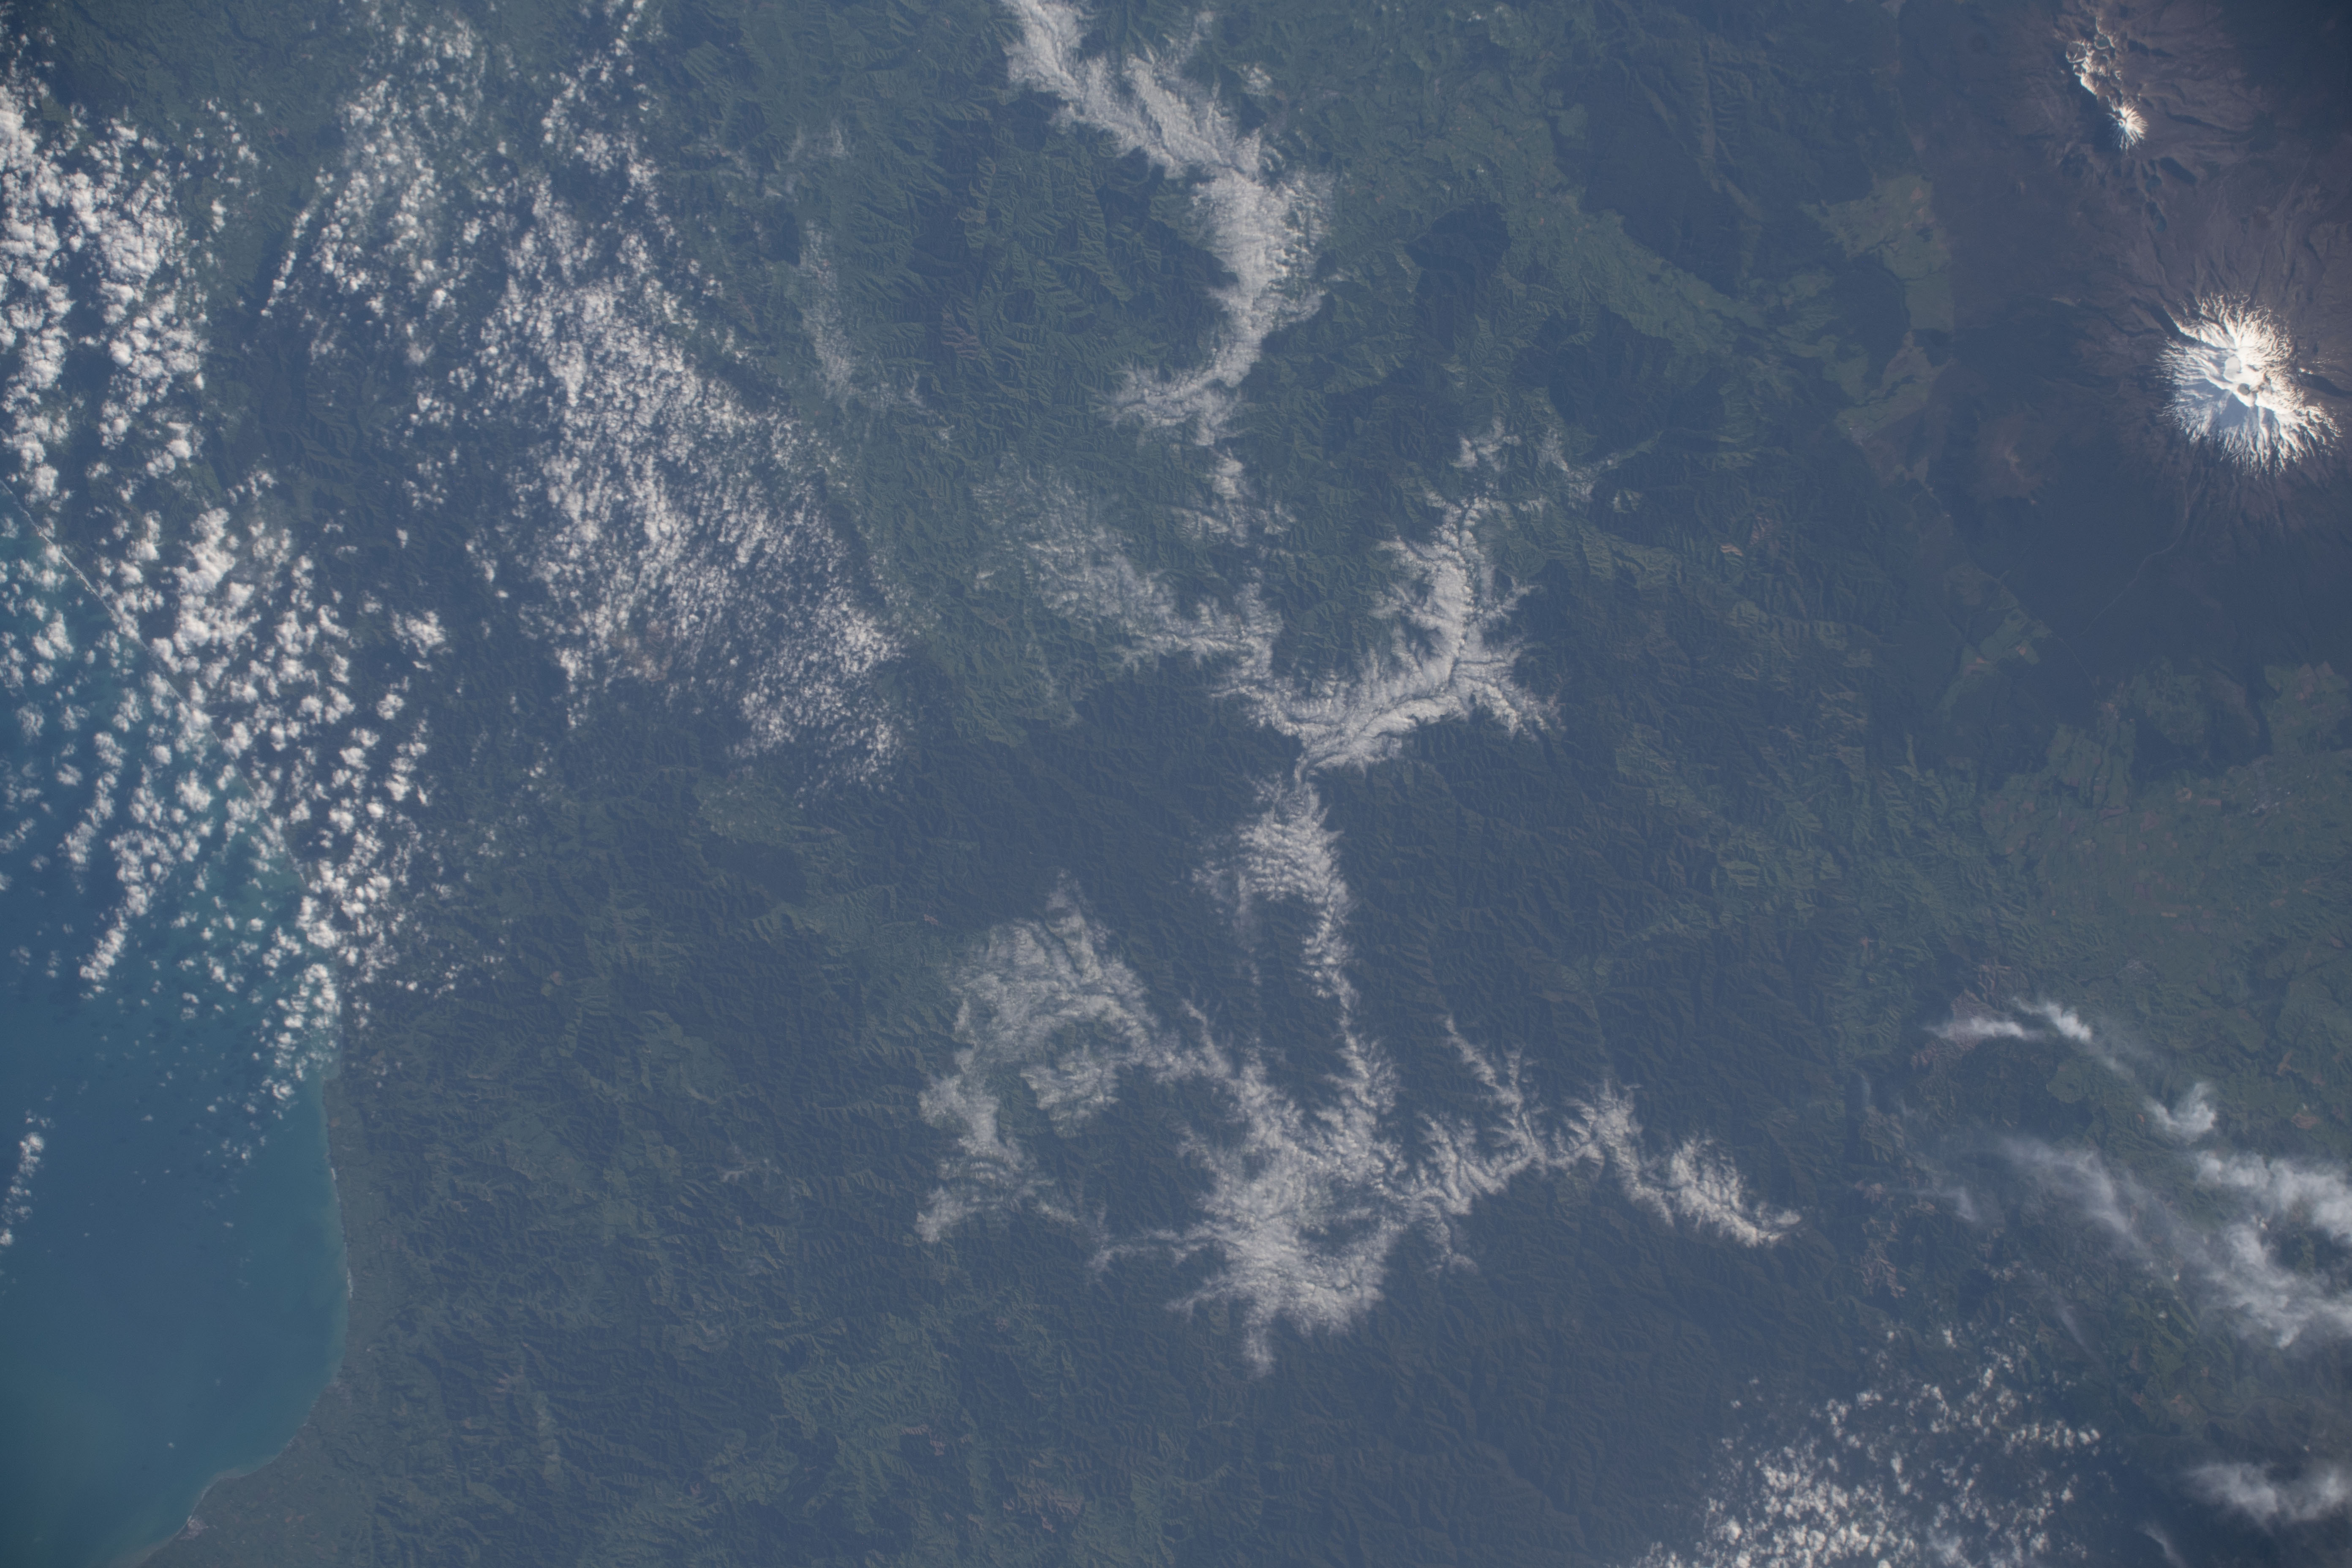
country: NEW ZEALAND-NI
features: WHANGANUI NATIONAL PARK, MOUNT RUAPEHU
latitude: -39.1
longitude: 175.0
